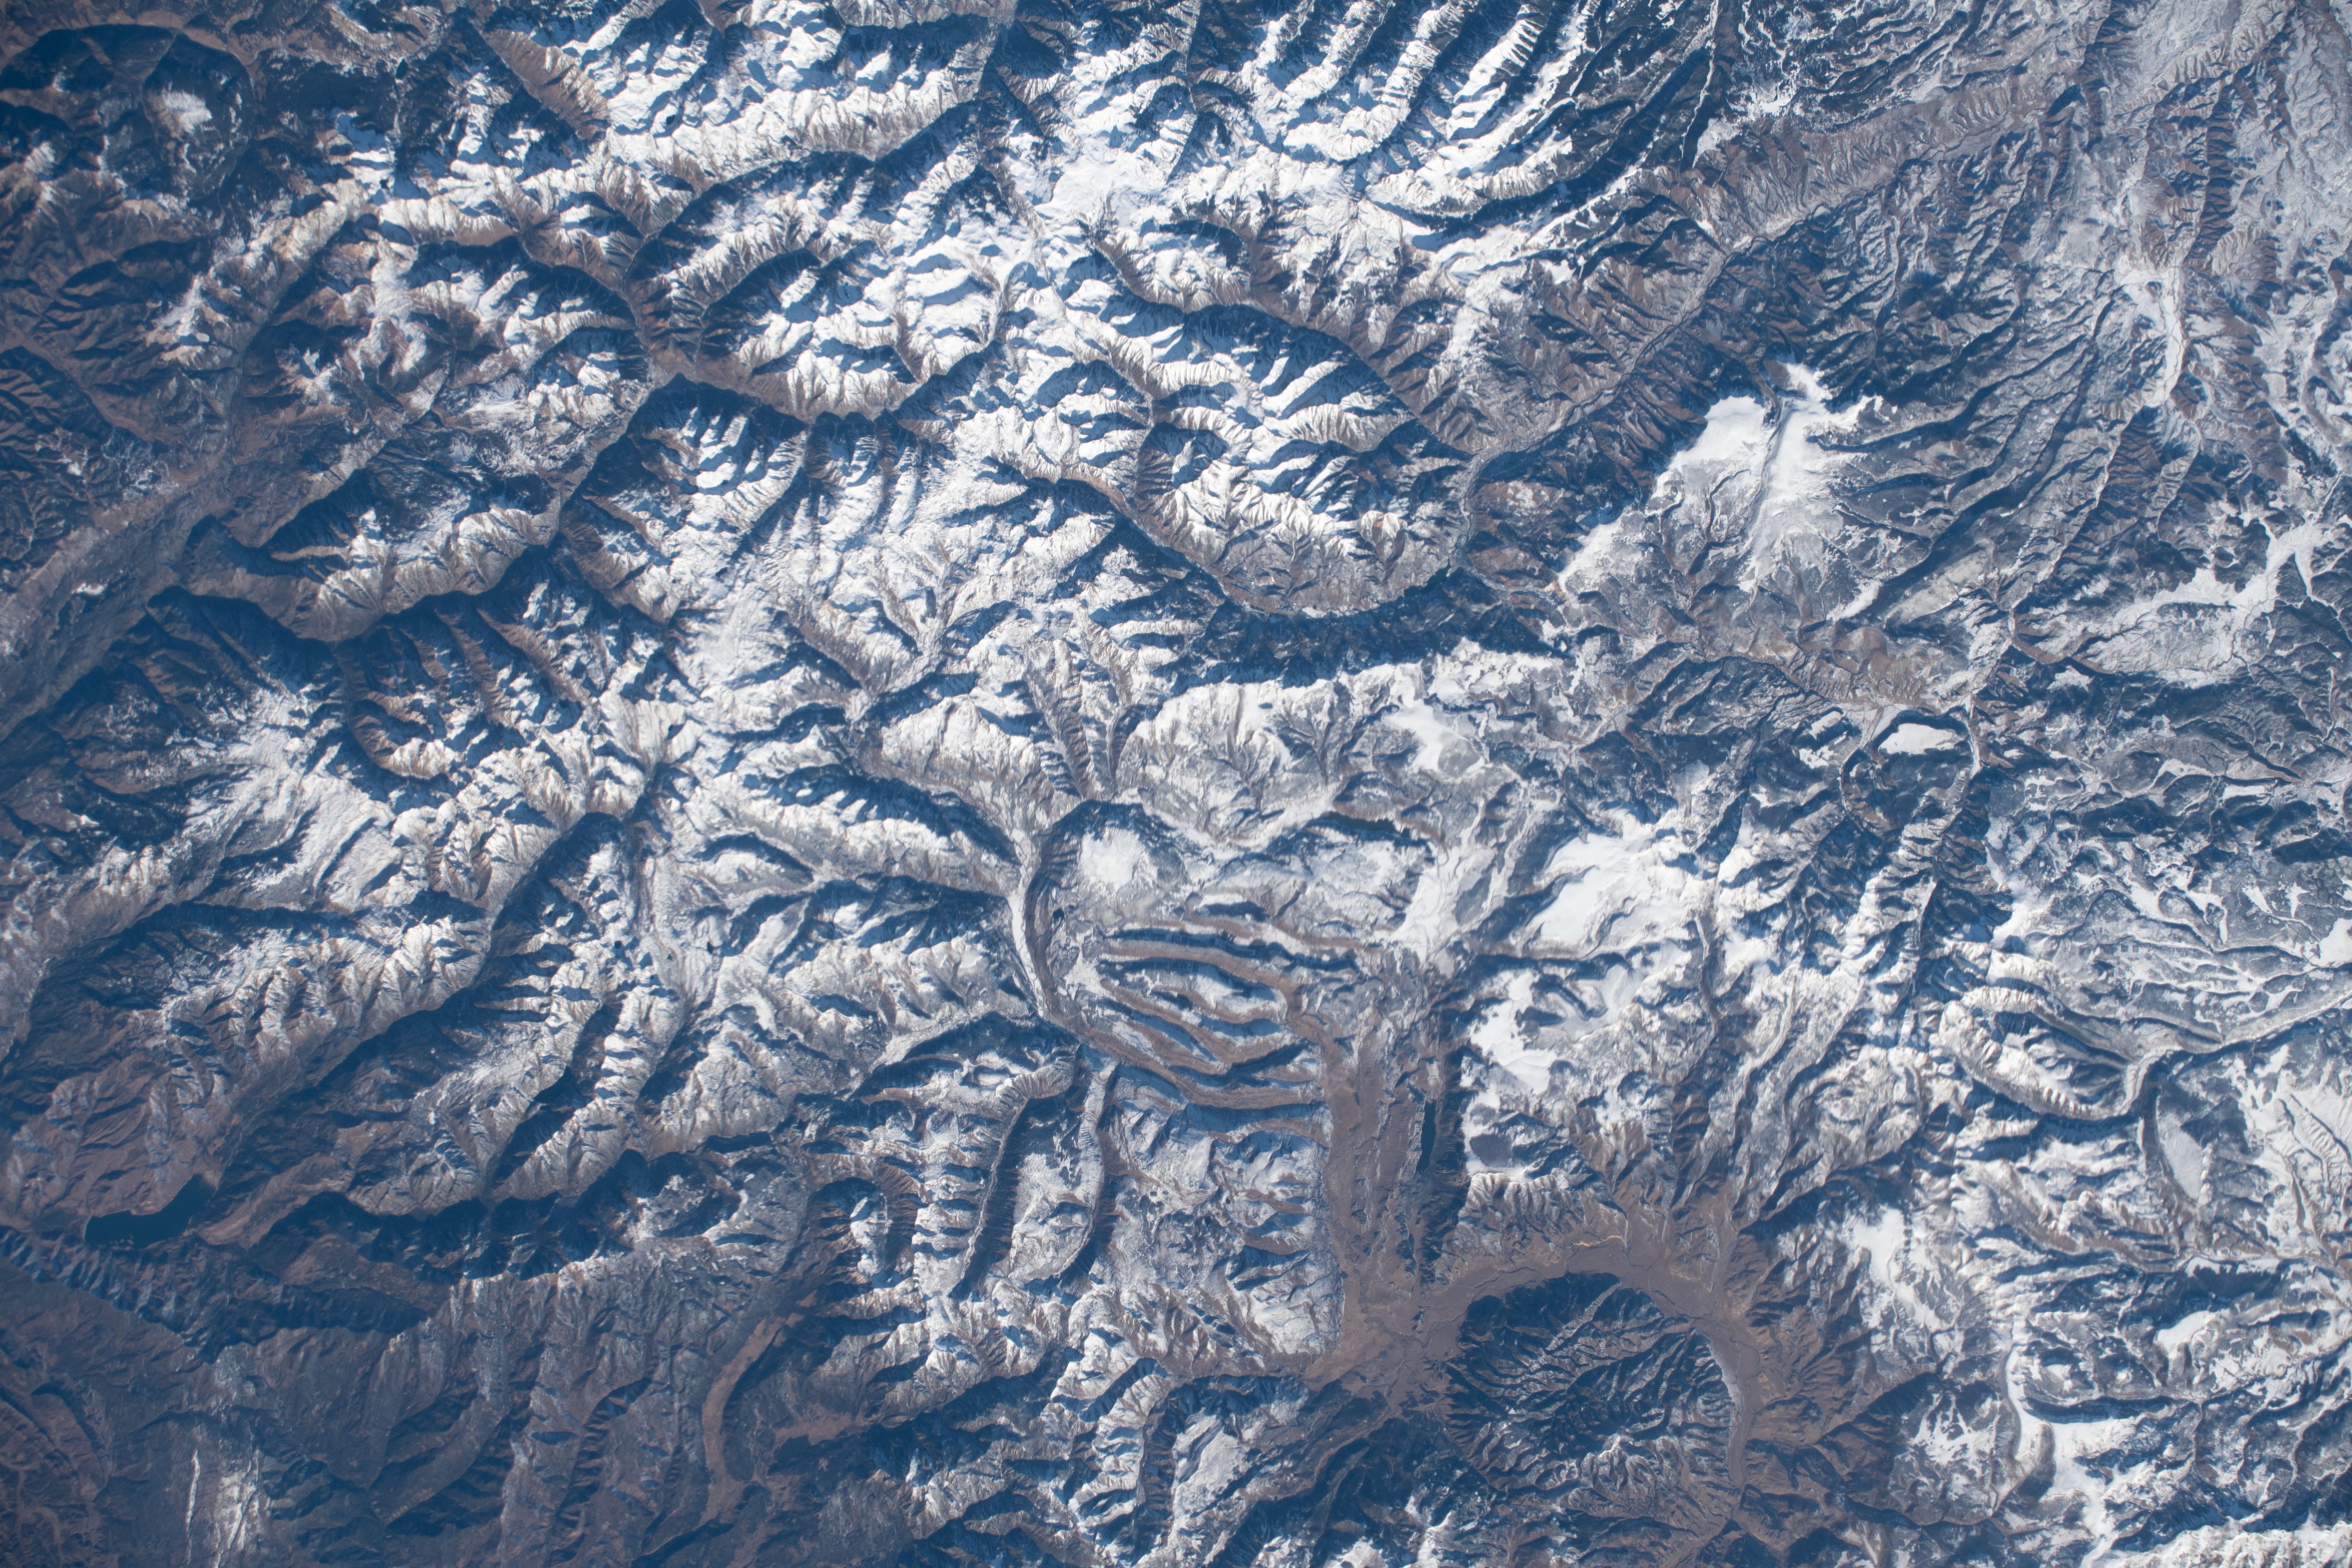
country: USA-COLORADO
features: TWIN PEAKS, REDCLOUD PEAK
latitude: 37.9
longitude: -107.2
